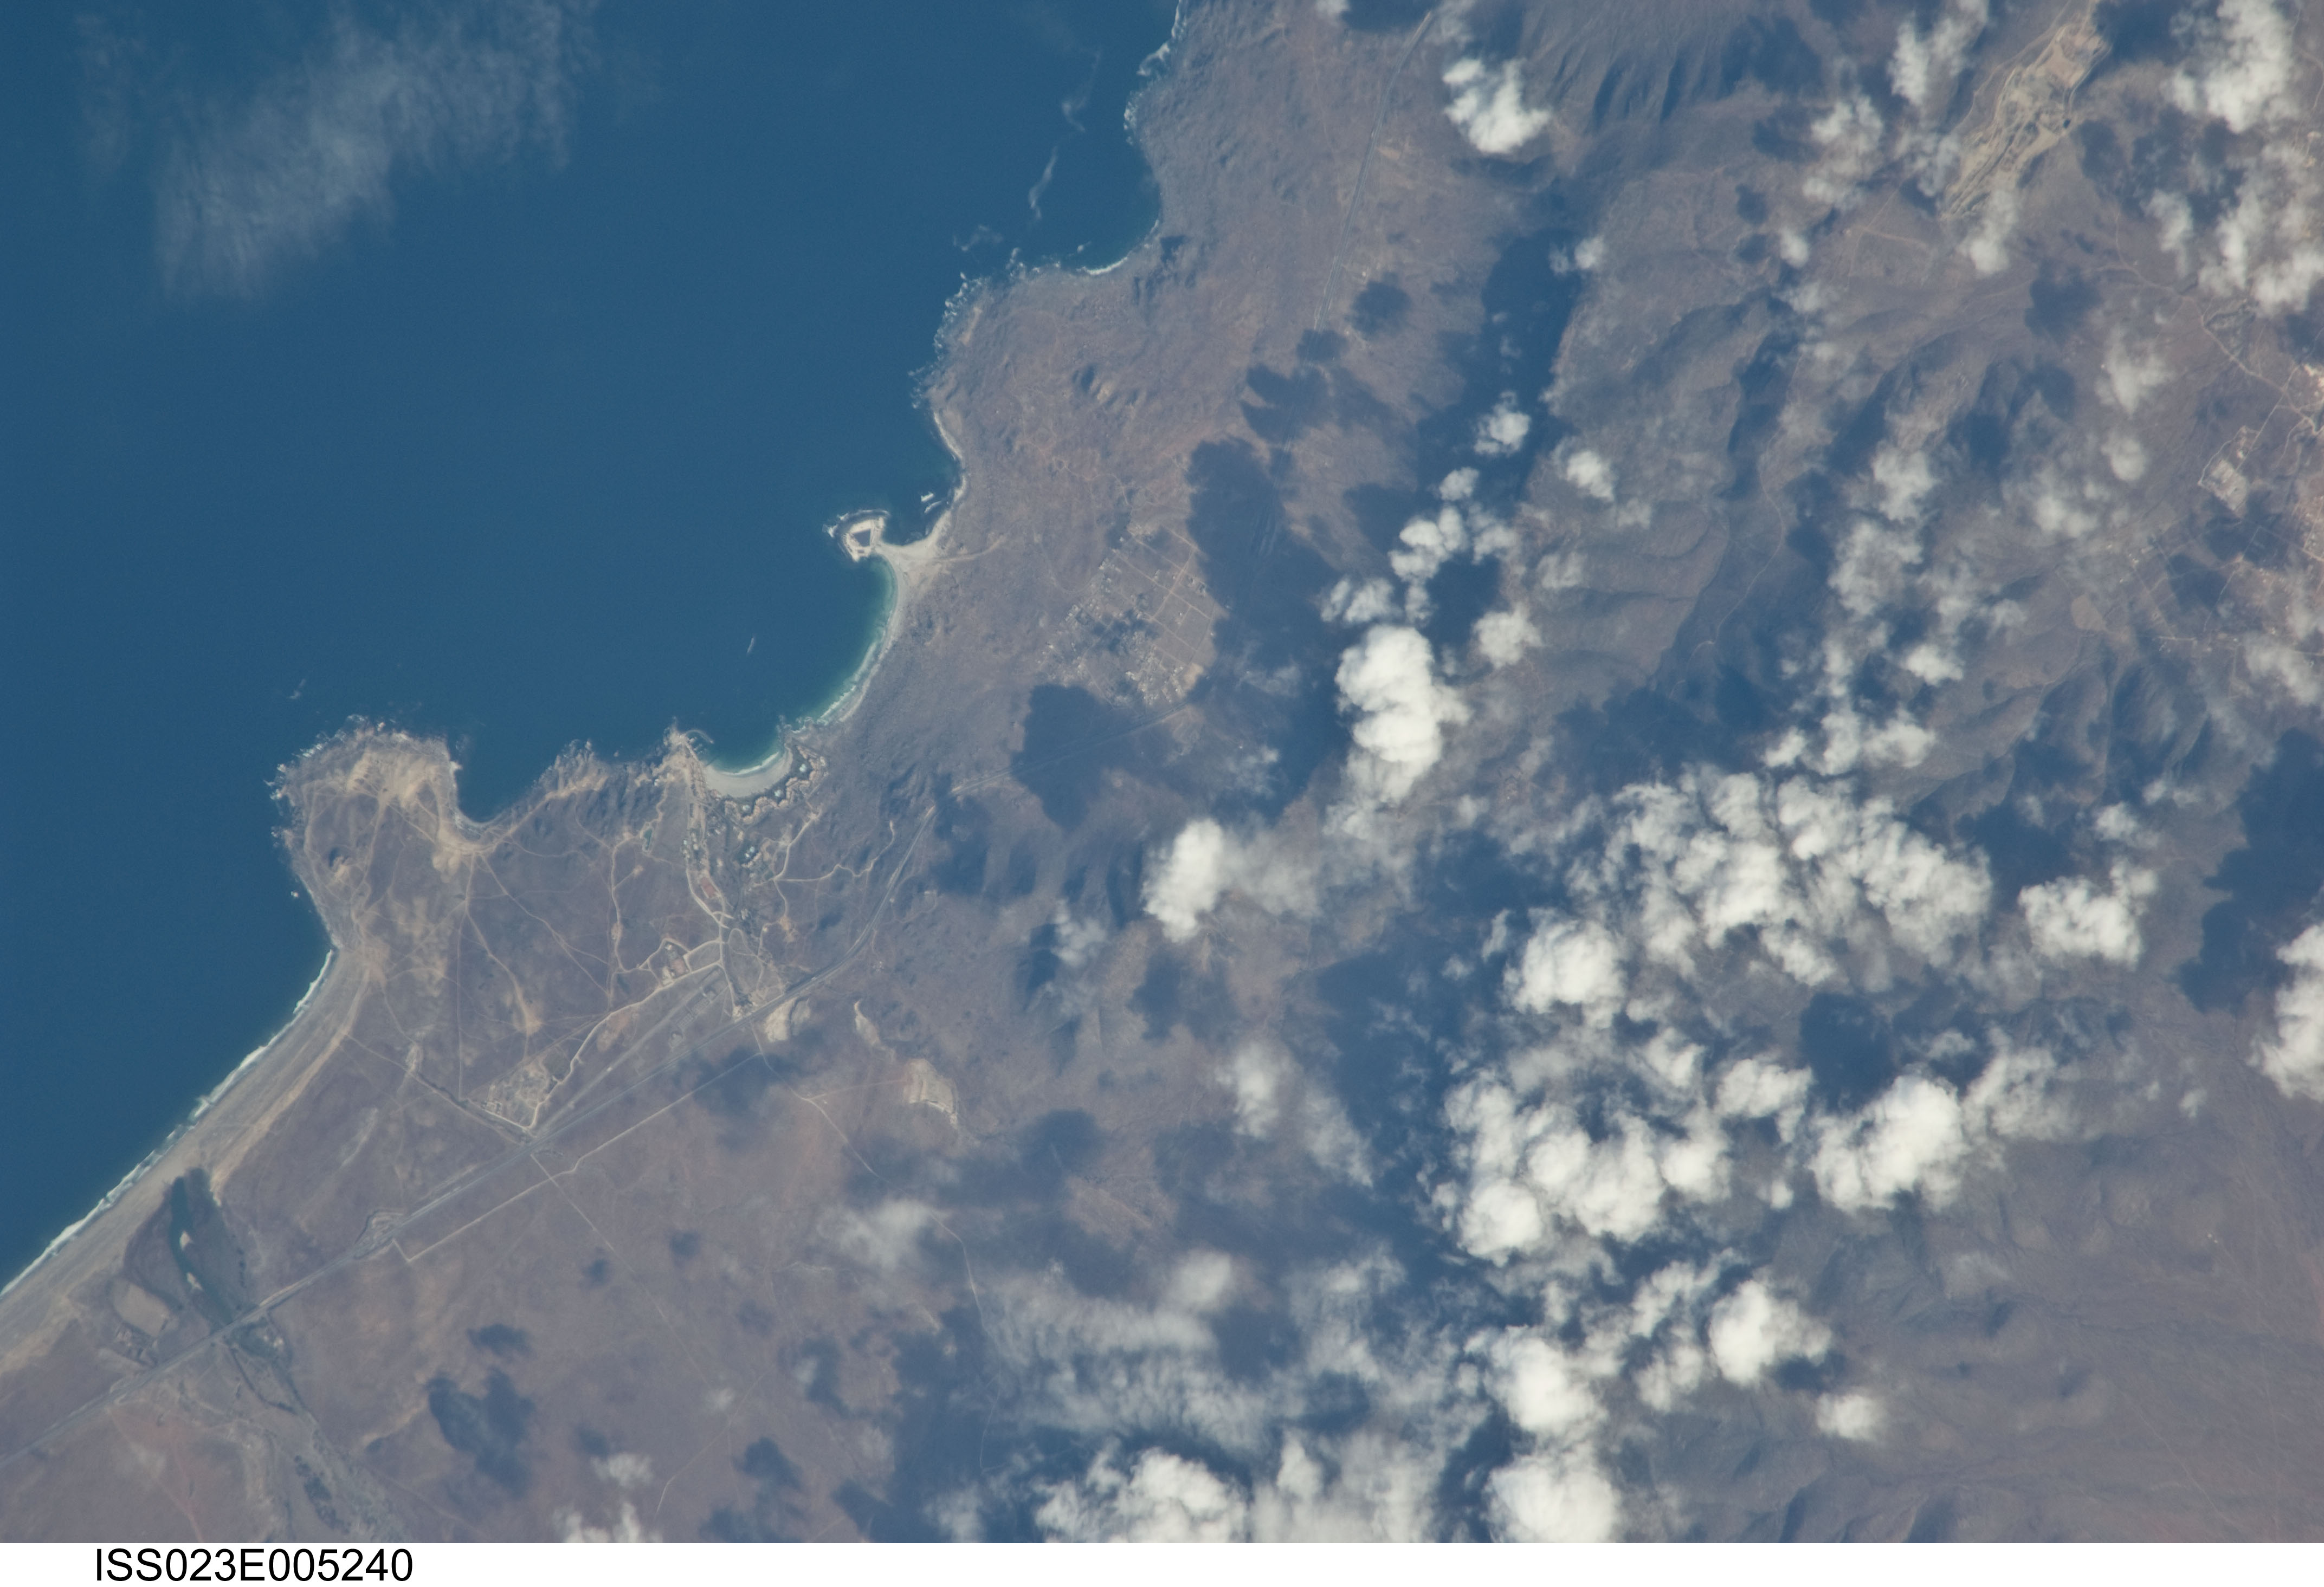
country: CHILE
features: GUANAQUERO BAY, BEACH, HILLS, VILLAGES, ROADS SOUTH OF COQUIMBO
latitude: -30.1
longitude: -71.3
